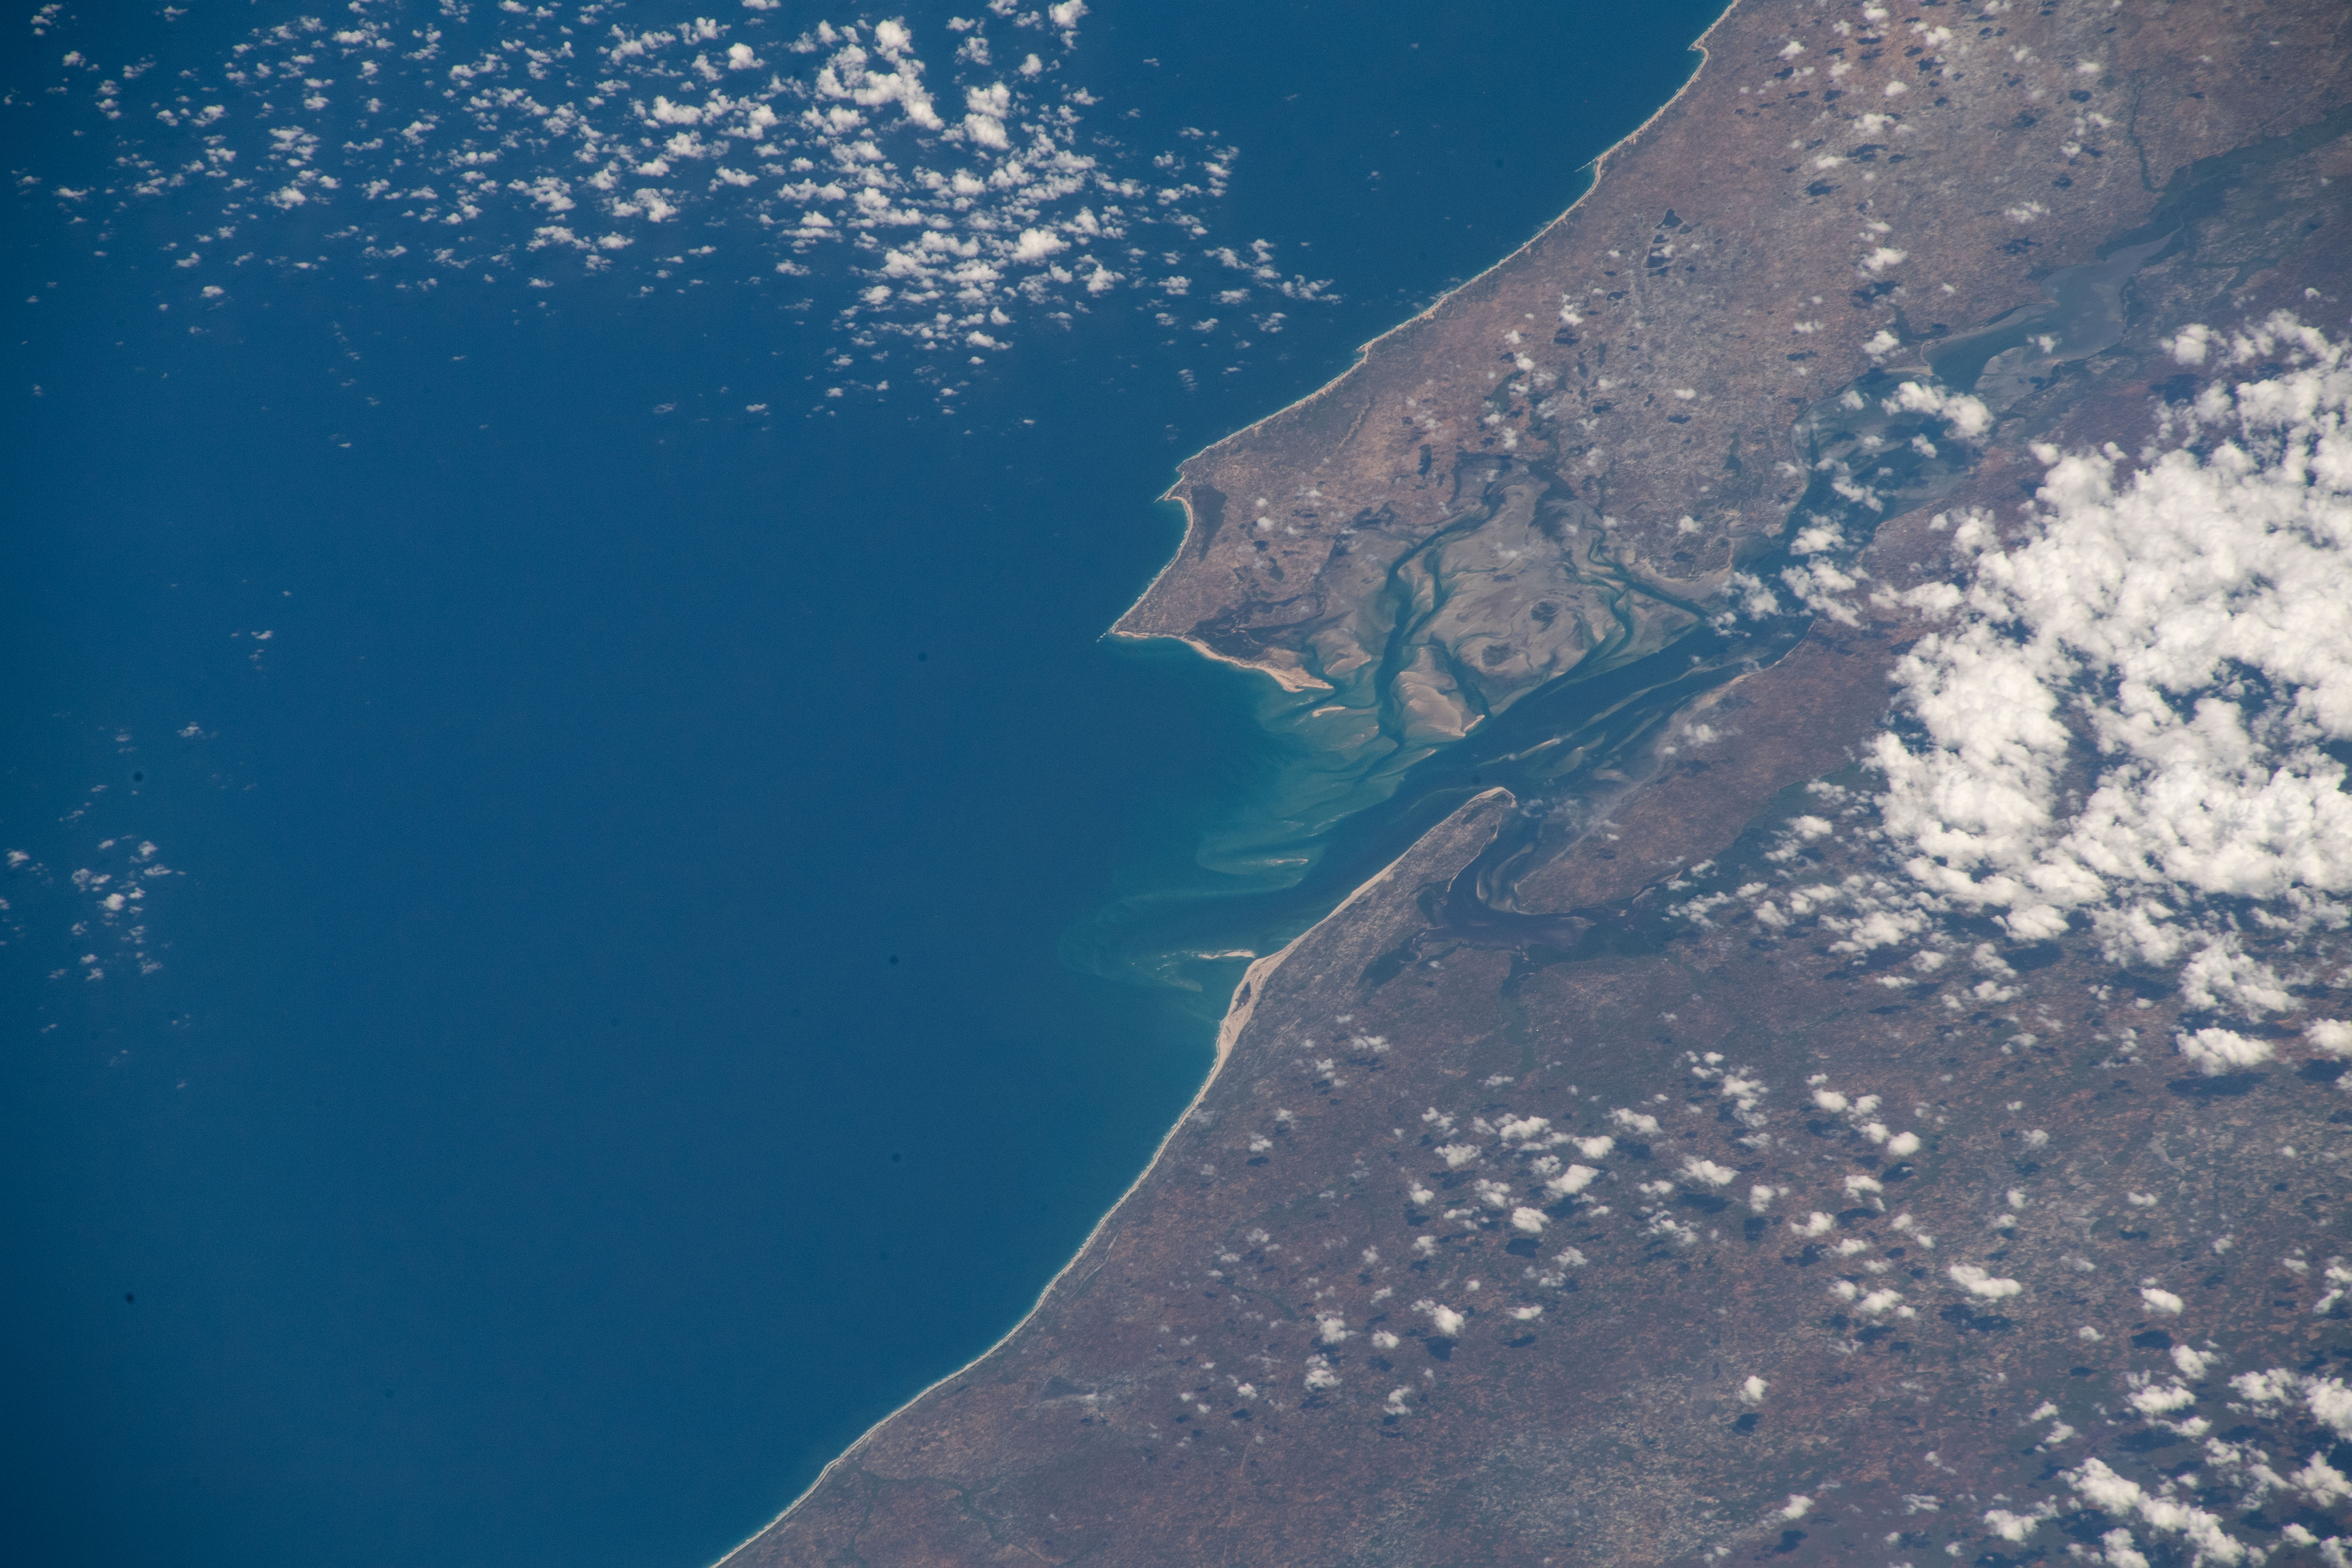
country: MOZAMBIQUE
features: MAXIXE, BAIA DE INHAMBANE
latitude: -23.8
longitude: 35.4
